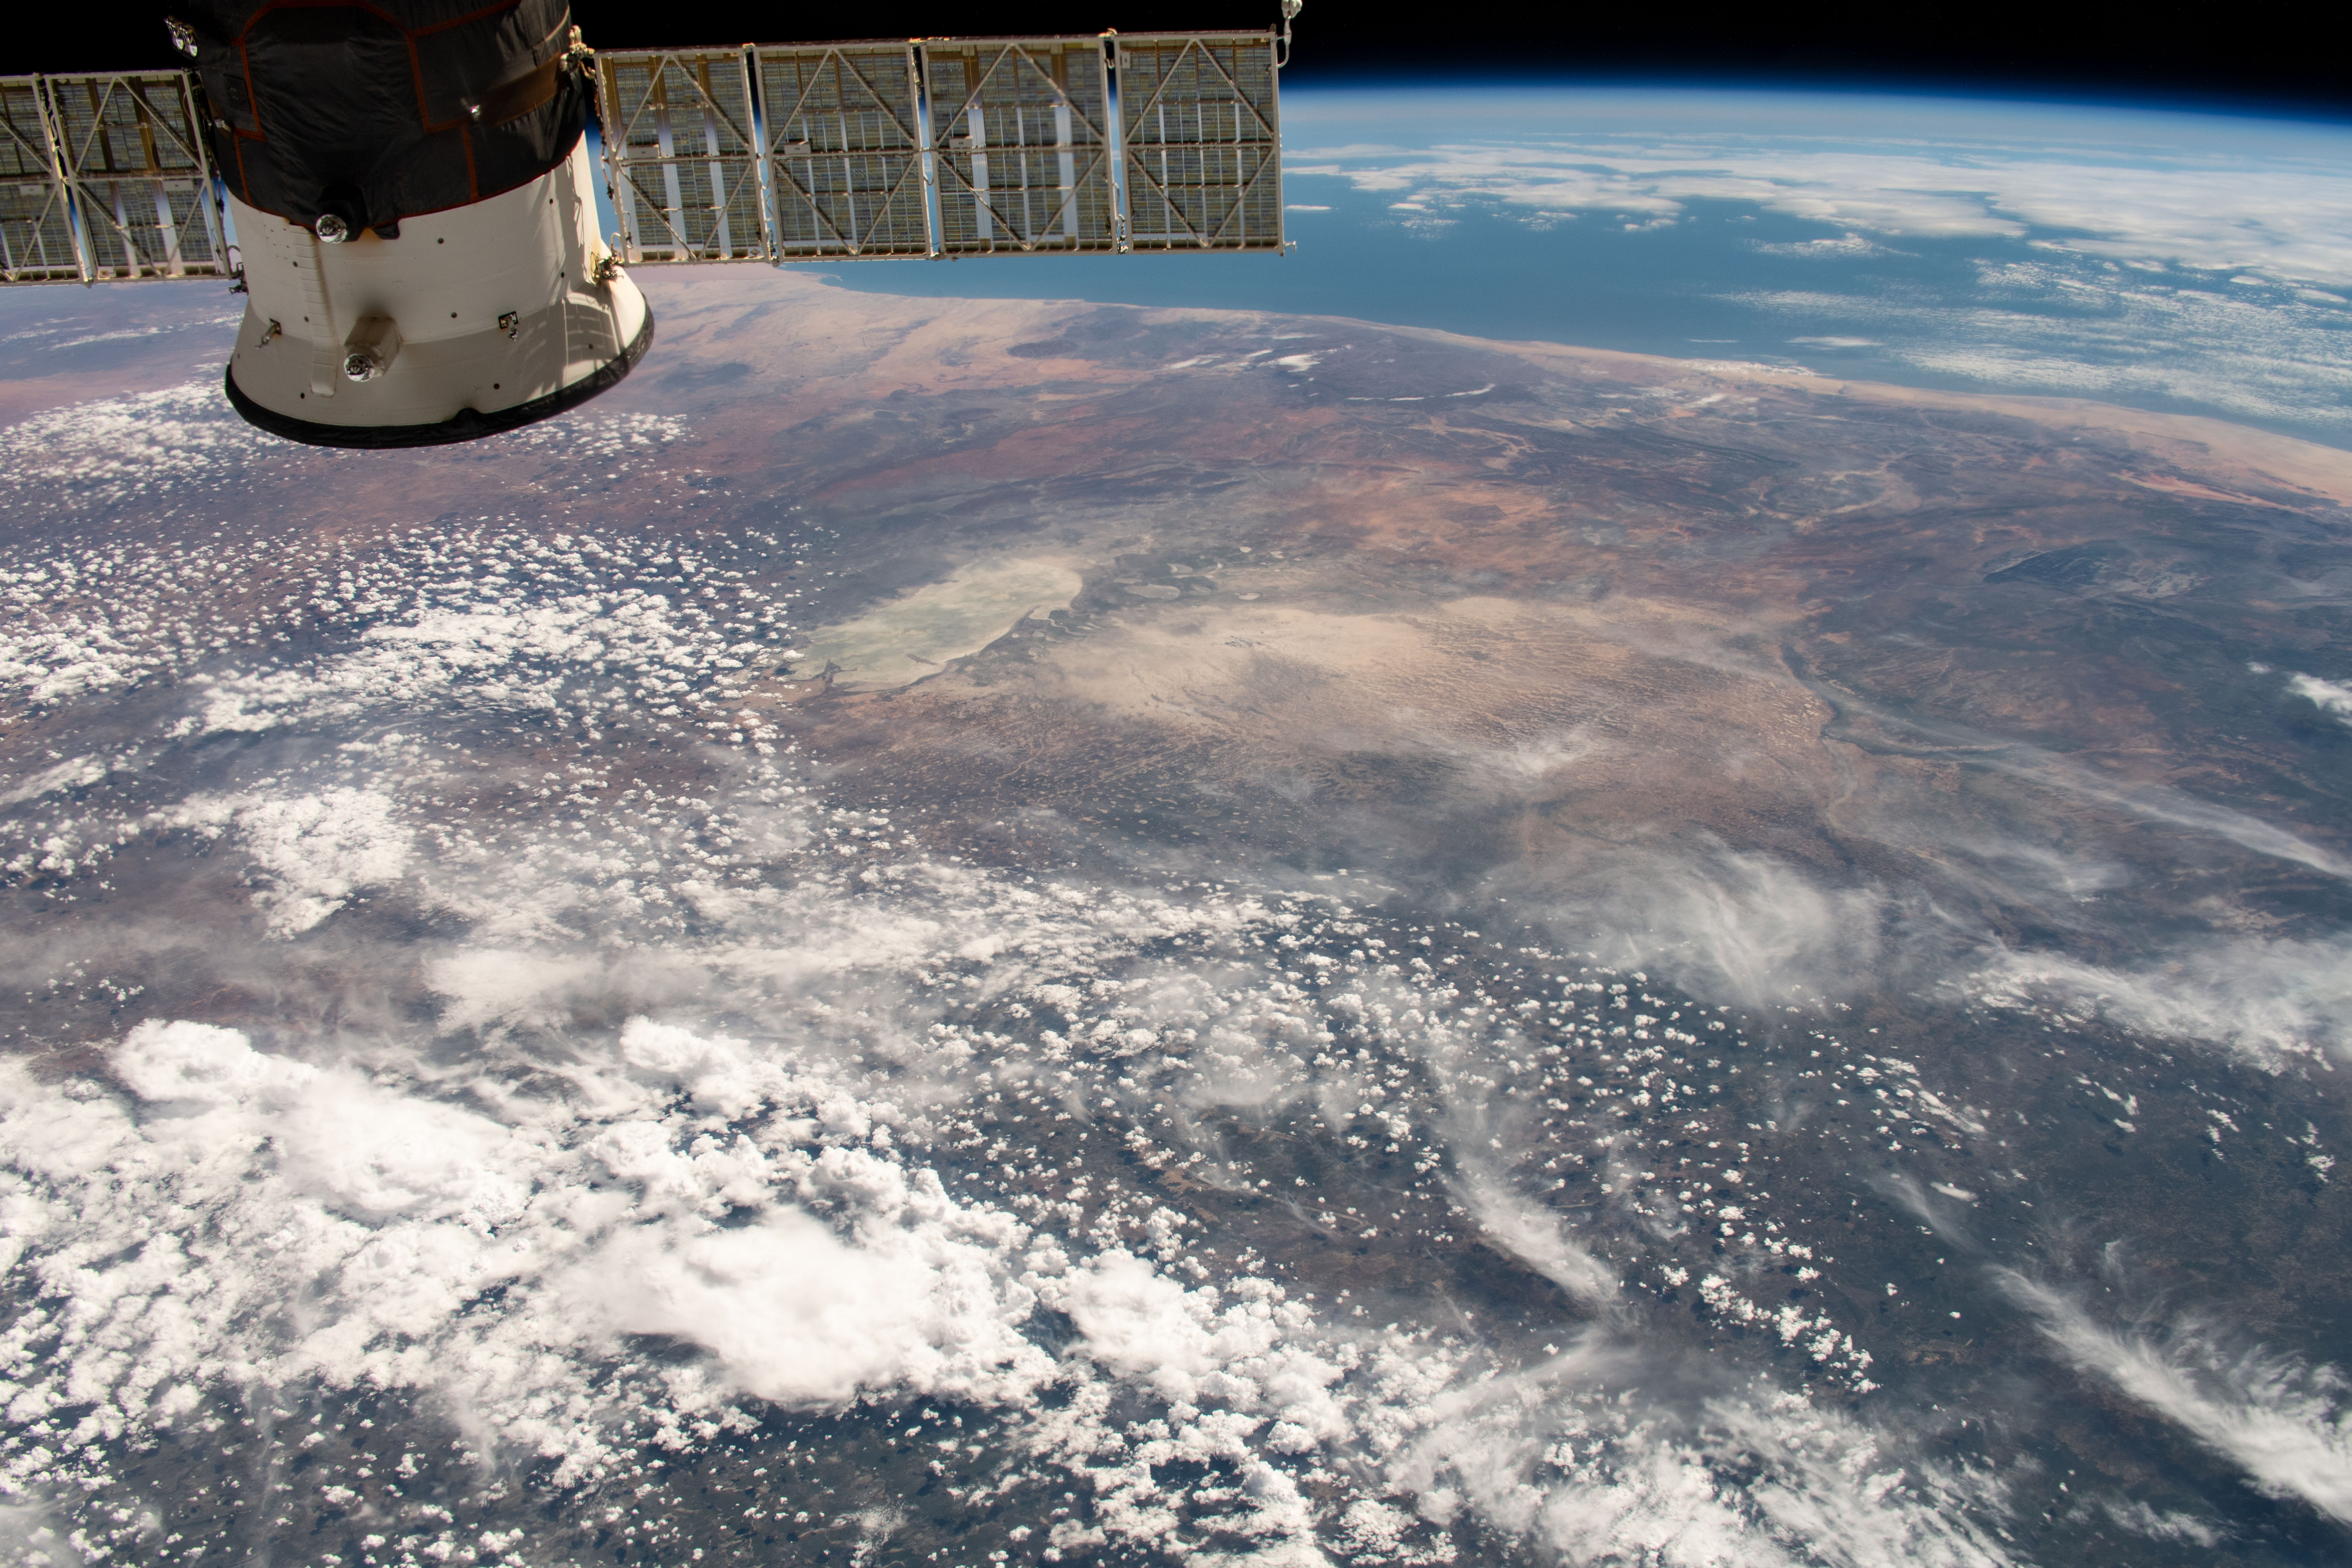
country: NAMIBIA
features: ETHOSA PAN DESERT, ETOSHA NATIONAL PARK, NAMIB DESERT
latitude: -17.5
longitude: 16.0
